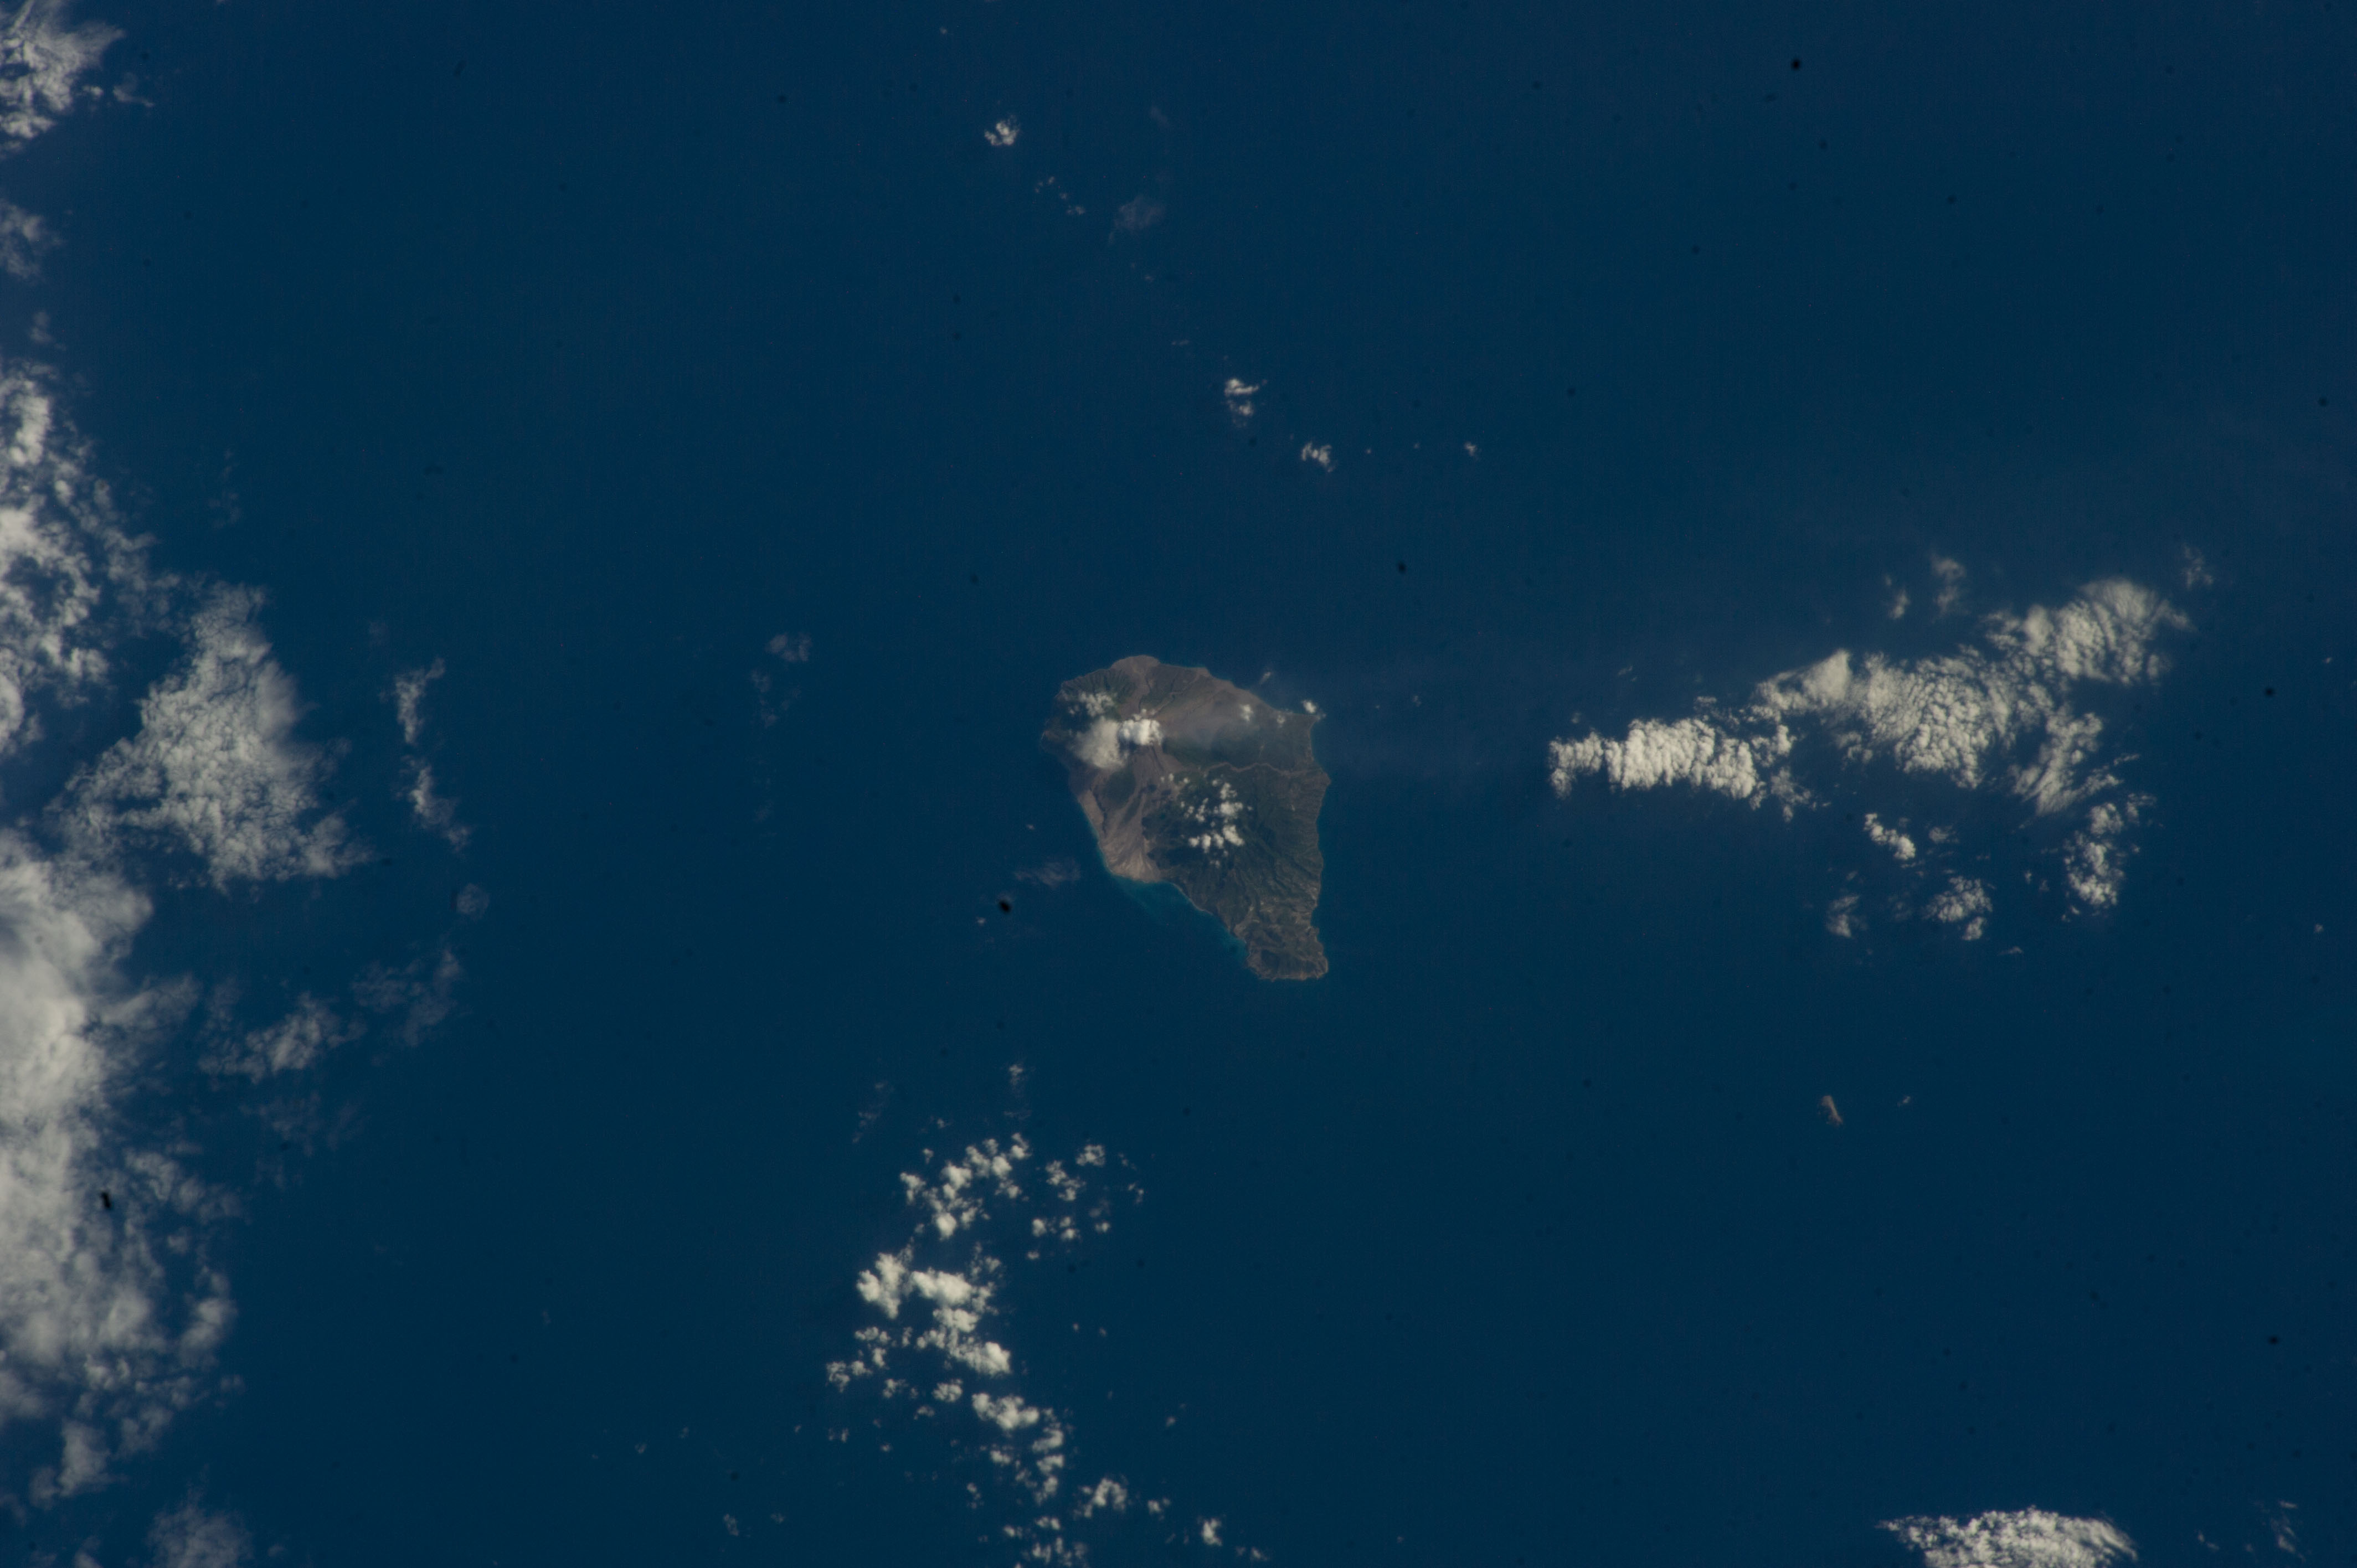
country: LESSER_ANTILLES
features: MONTSERRAT ISLAND, PLYMOUTH, BRADES, COASTLINE, ATLANTIC OCEAN
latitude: 16.7
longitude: -62.2
